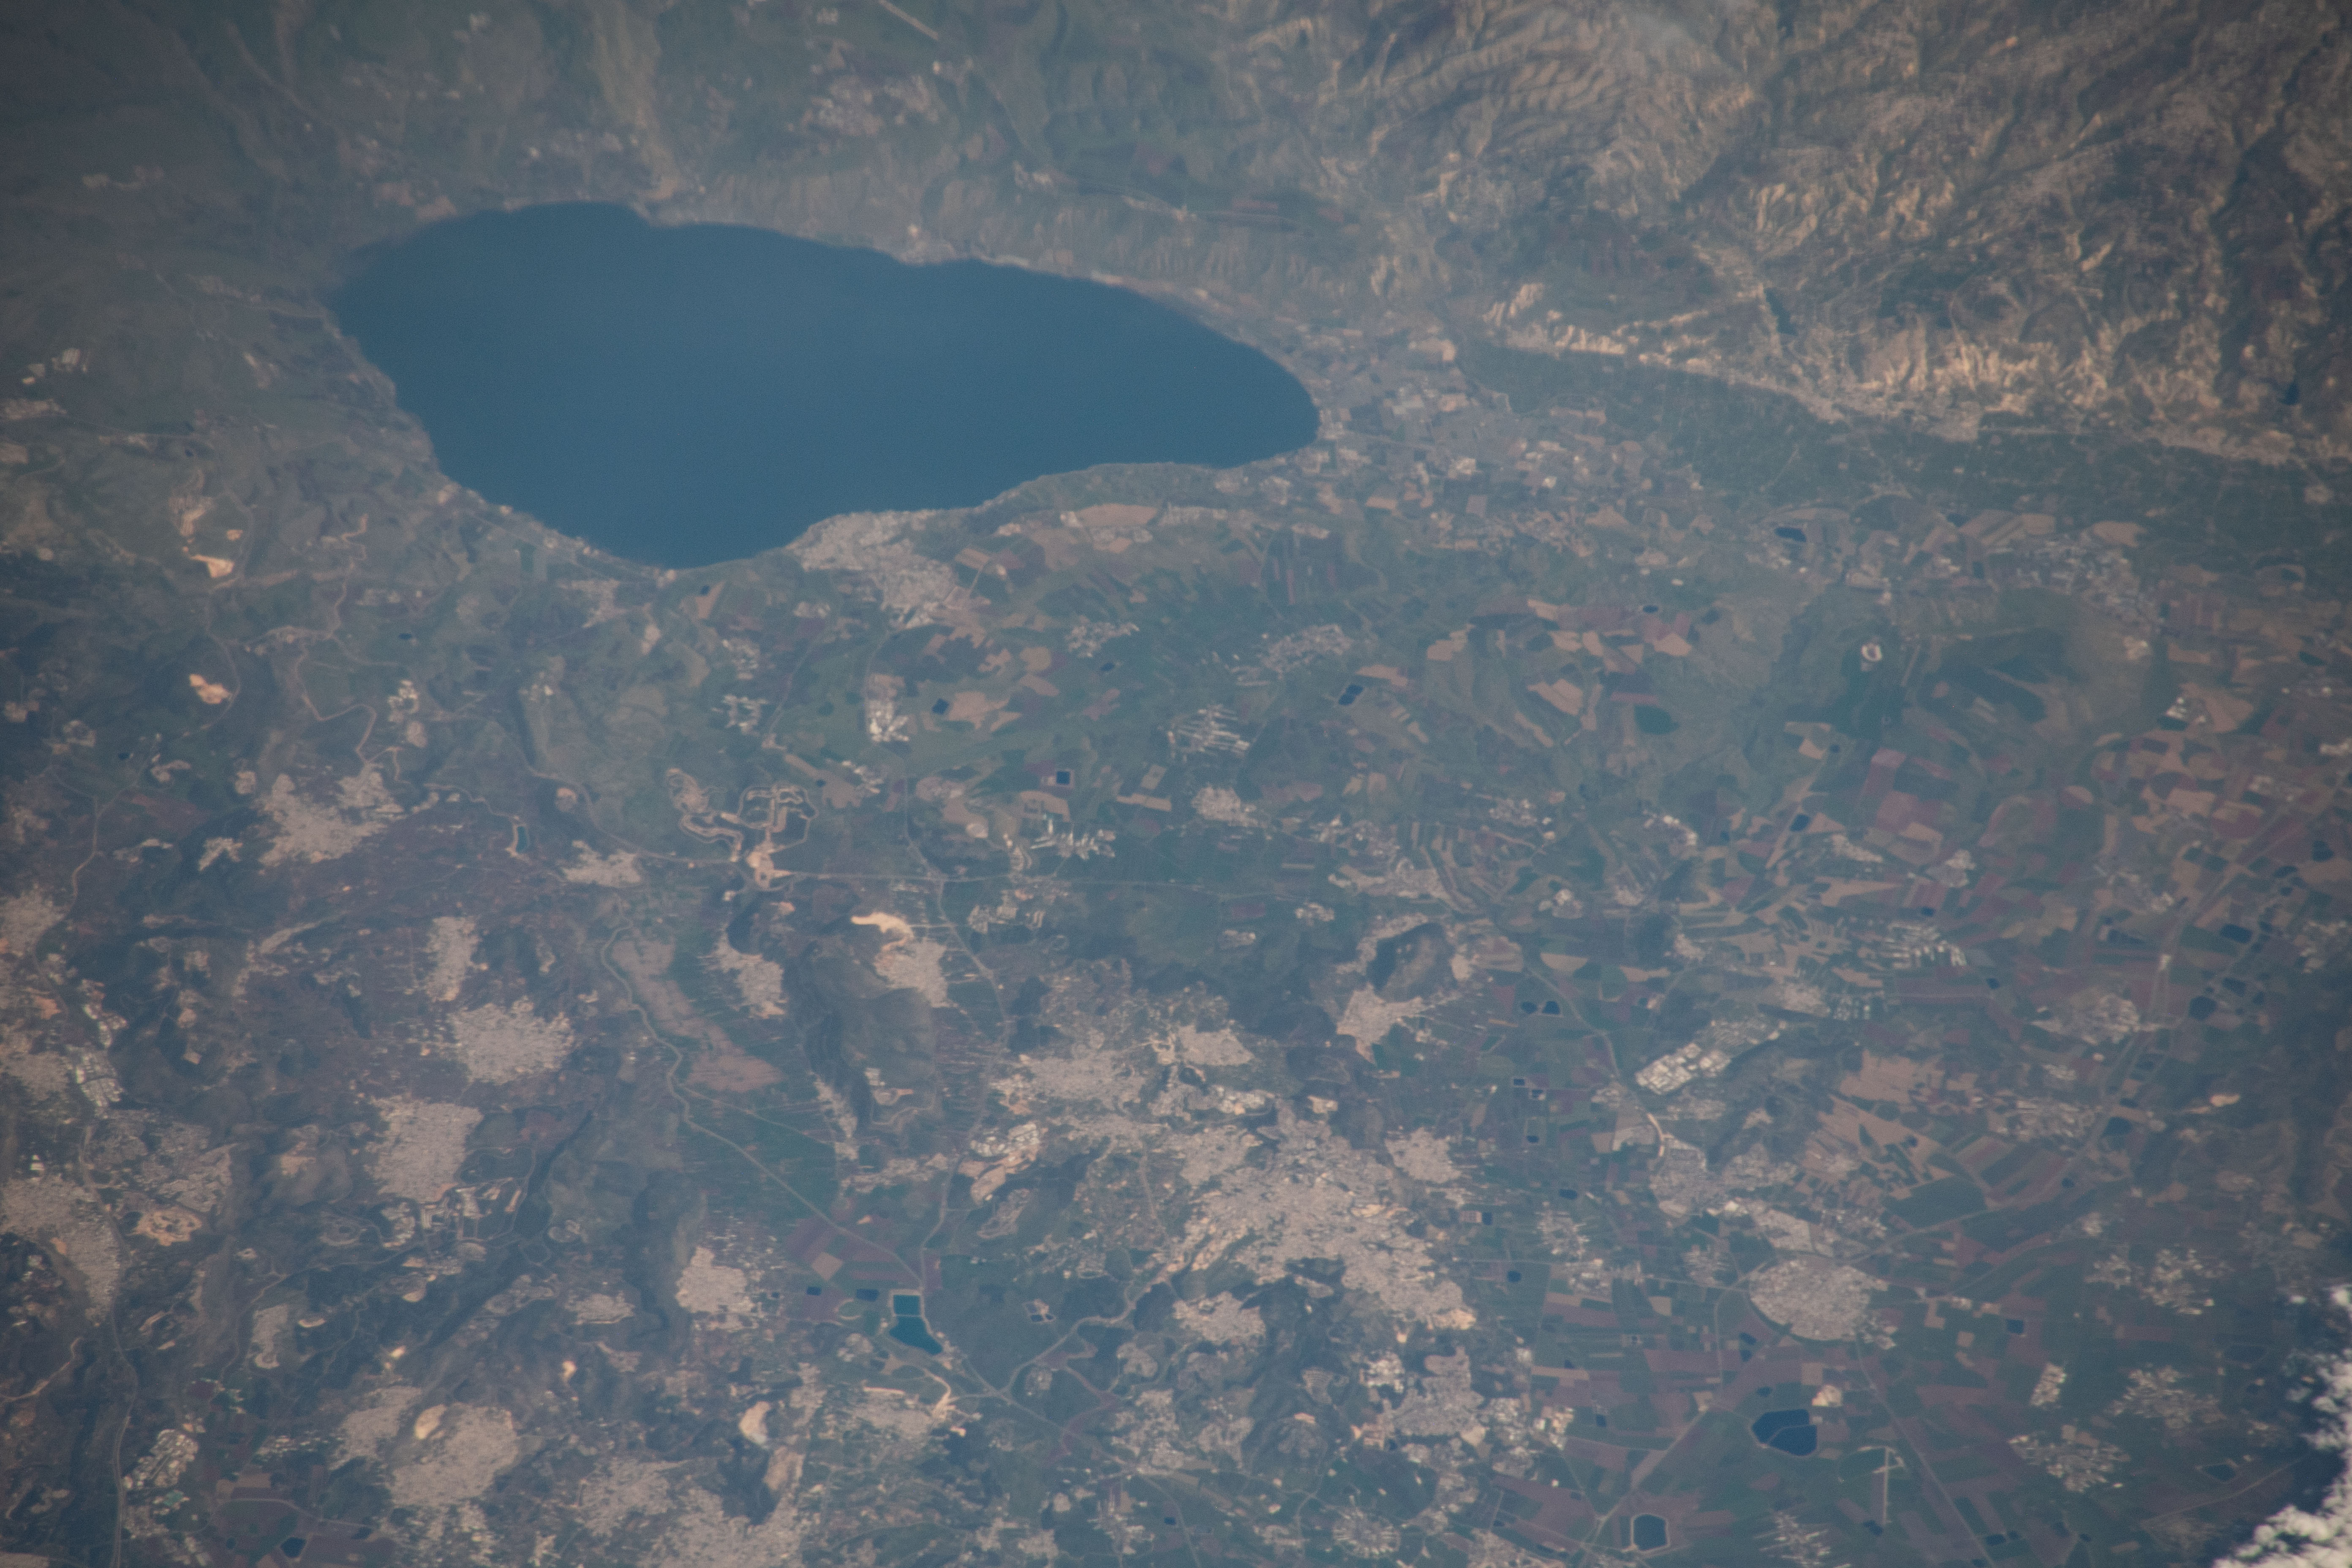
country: ISRAEL
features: NAZARETH, SEA OF GALILEE
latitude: 32.7
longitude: 35.4
